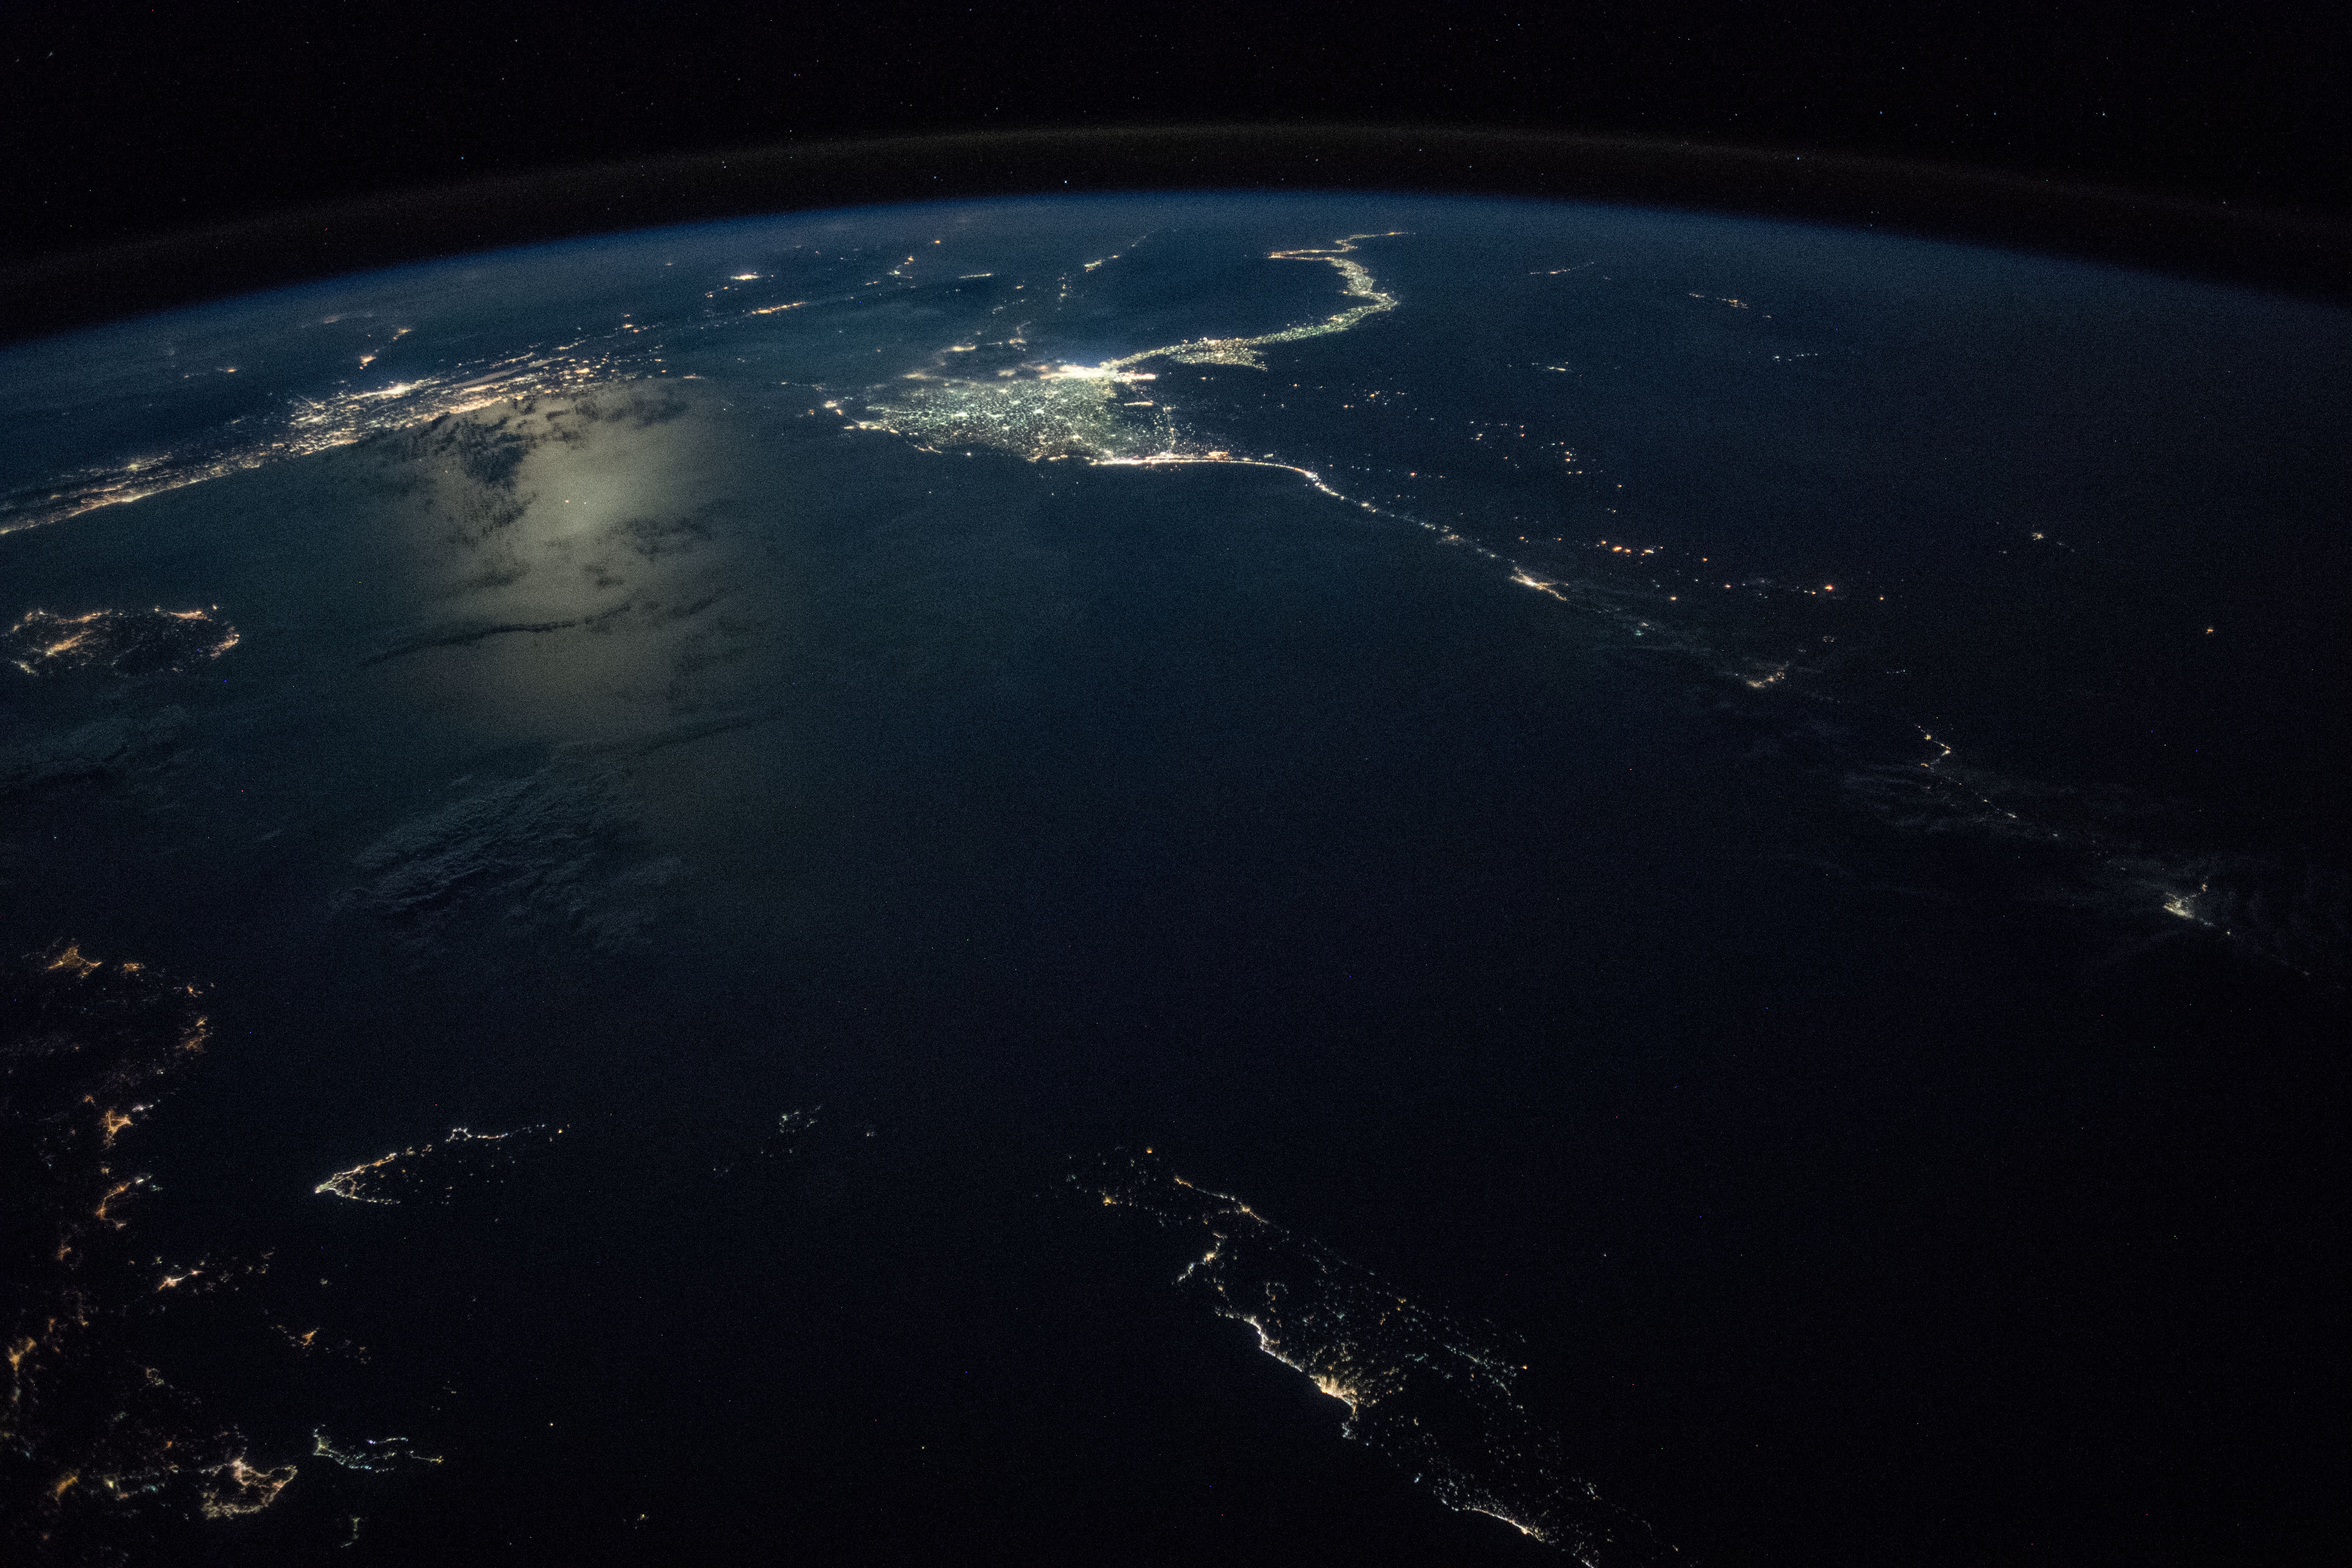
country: MEDITERRANEAN SEA
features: NILE RIVER, NILE DELTA, CAIRO CITY, ALEXANDRIA CITY, IDKU CITY, PORT SAID, GAZA STRIP, MEDITERRANEAN SEA, CYPRUS, ISLAND OF RHODES, KARPATHOS ISLAND, CRETE ISLAND, NIGHT, EARTH LIMB
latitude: 33.6
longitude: 27.4
